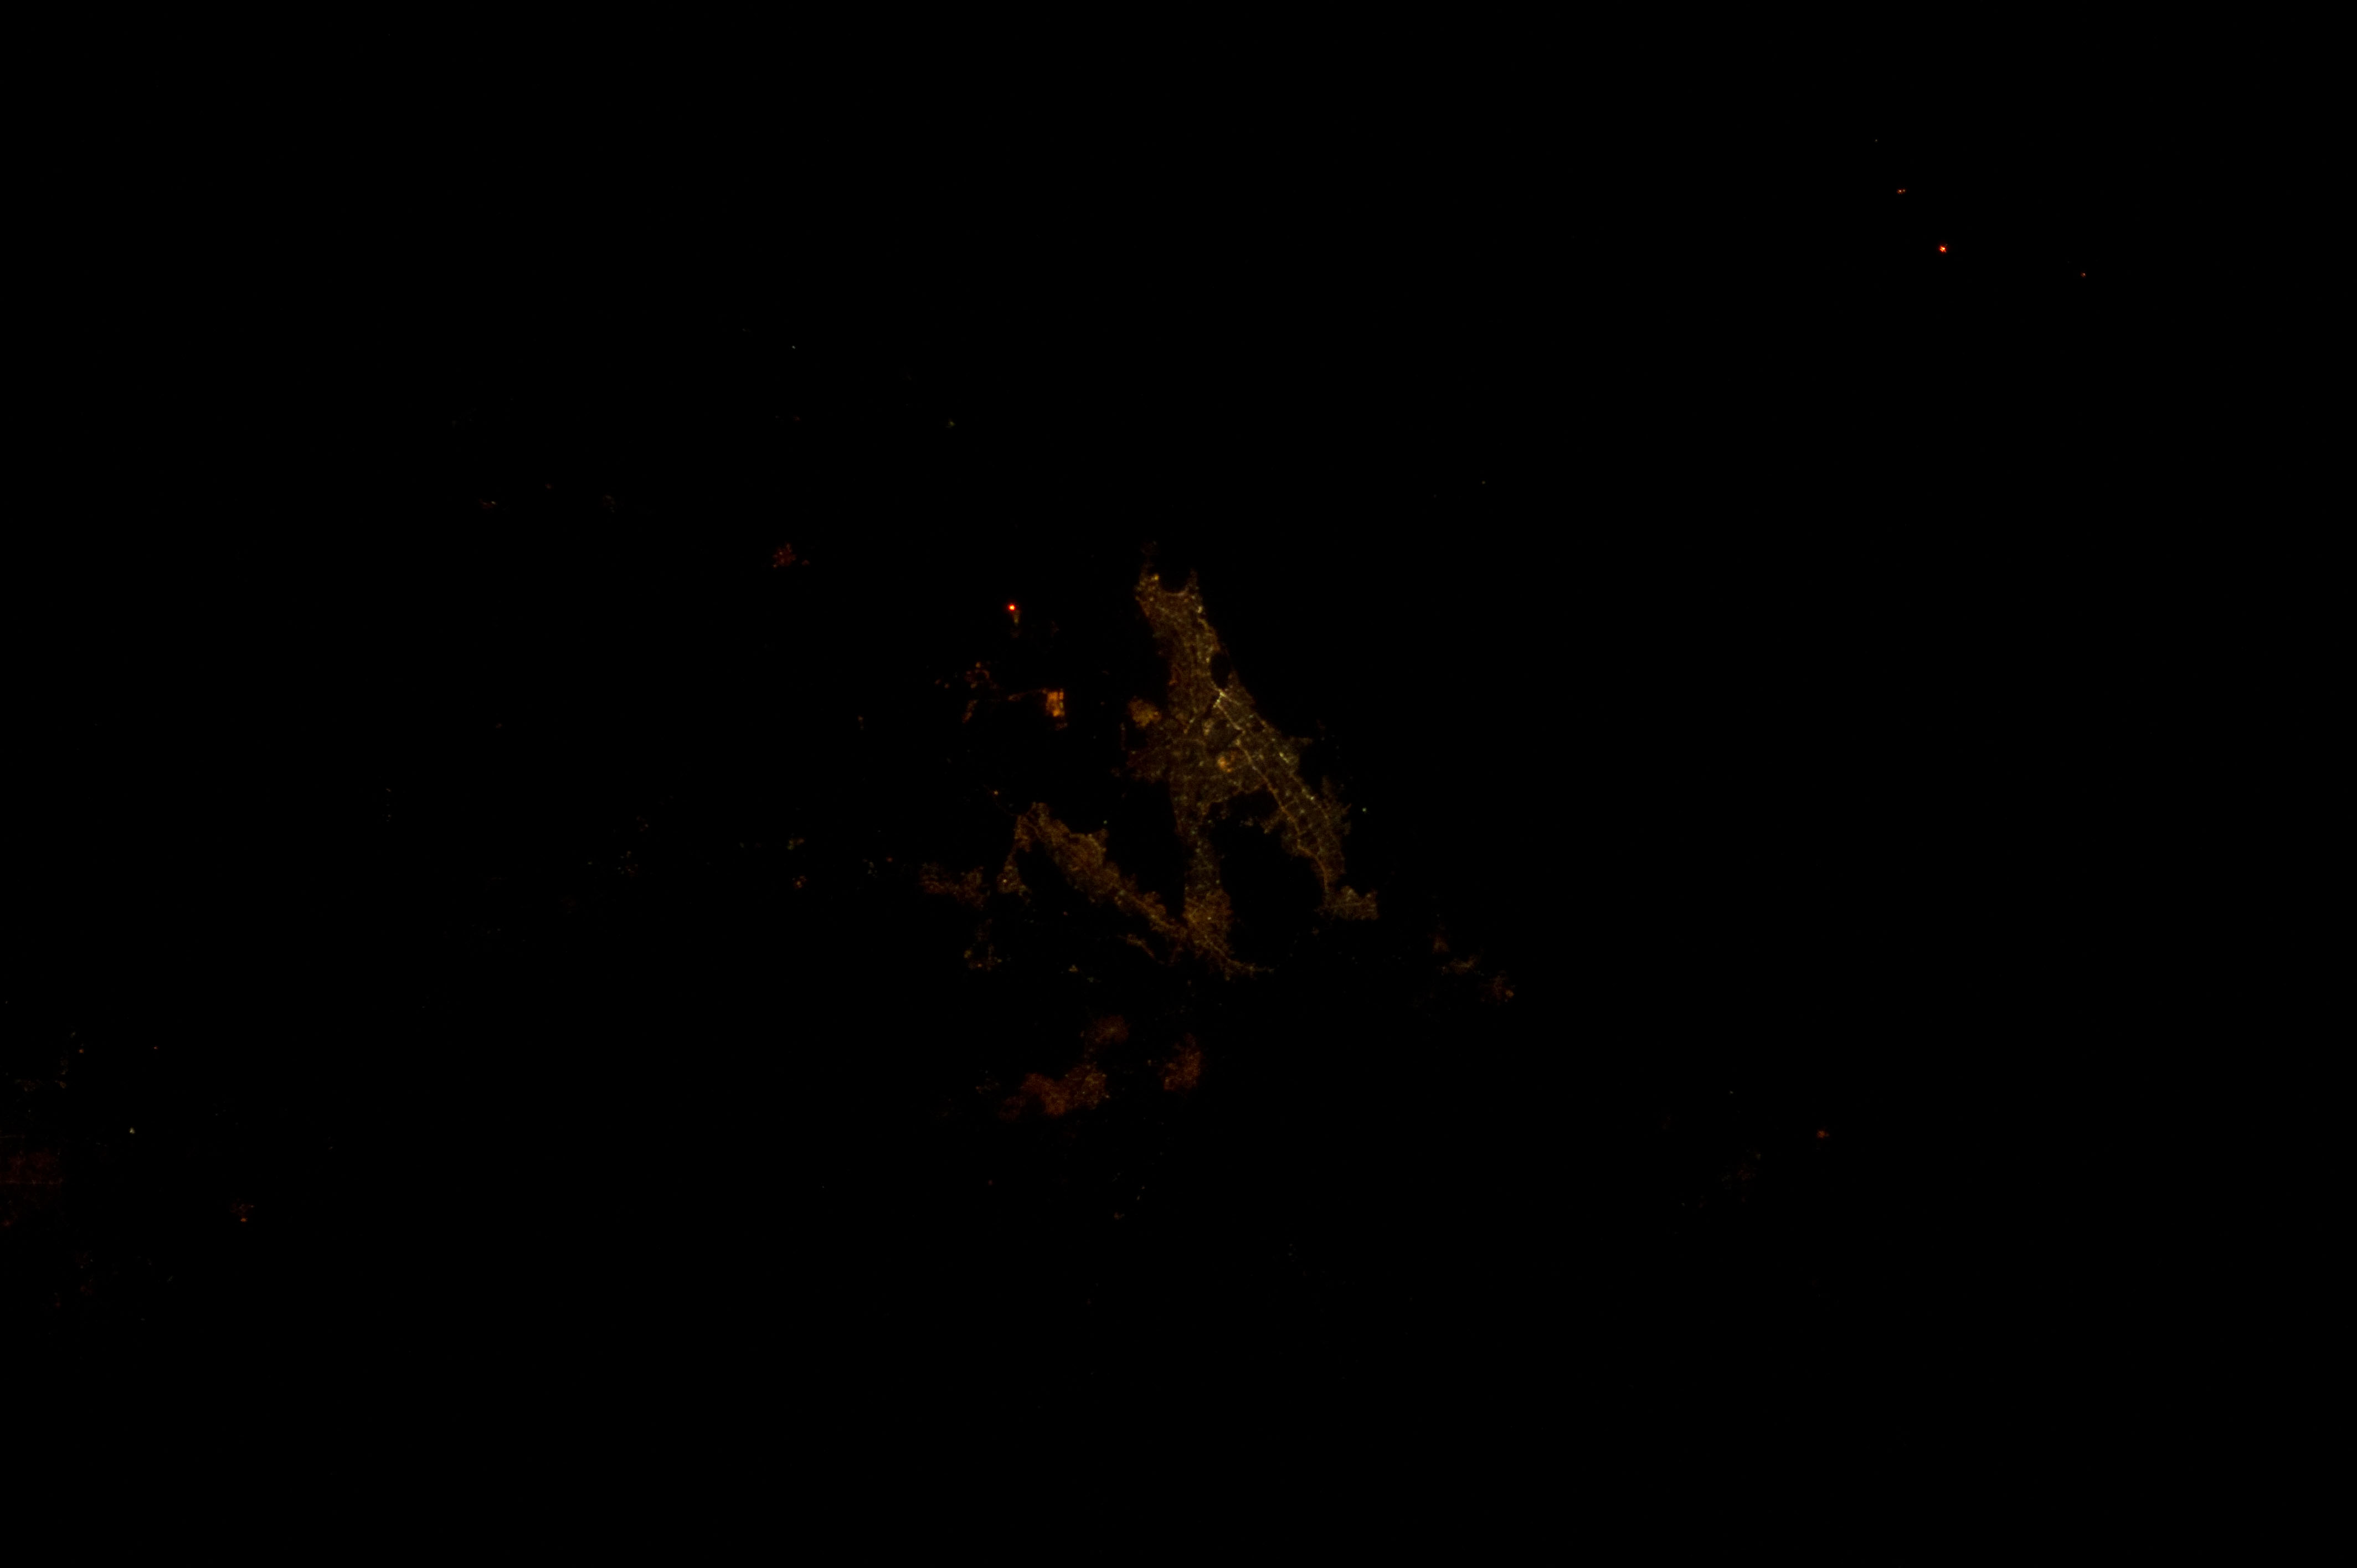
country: INDIA
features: MUBAI AREA AT NIGHT
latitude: 19.1
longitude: 72.9
